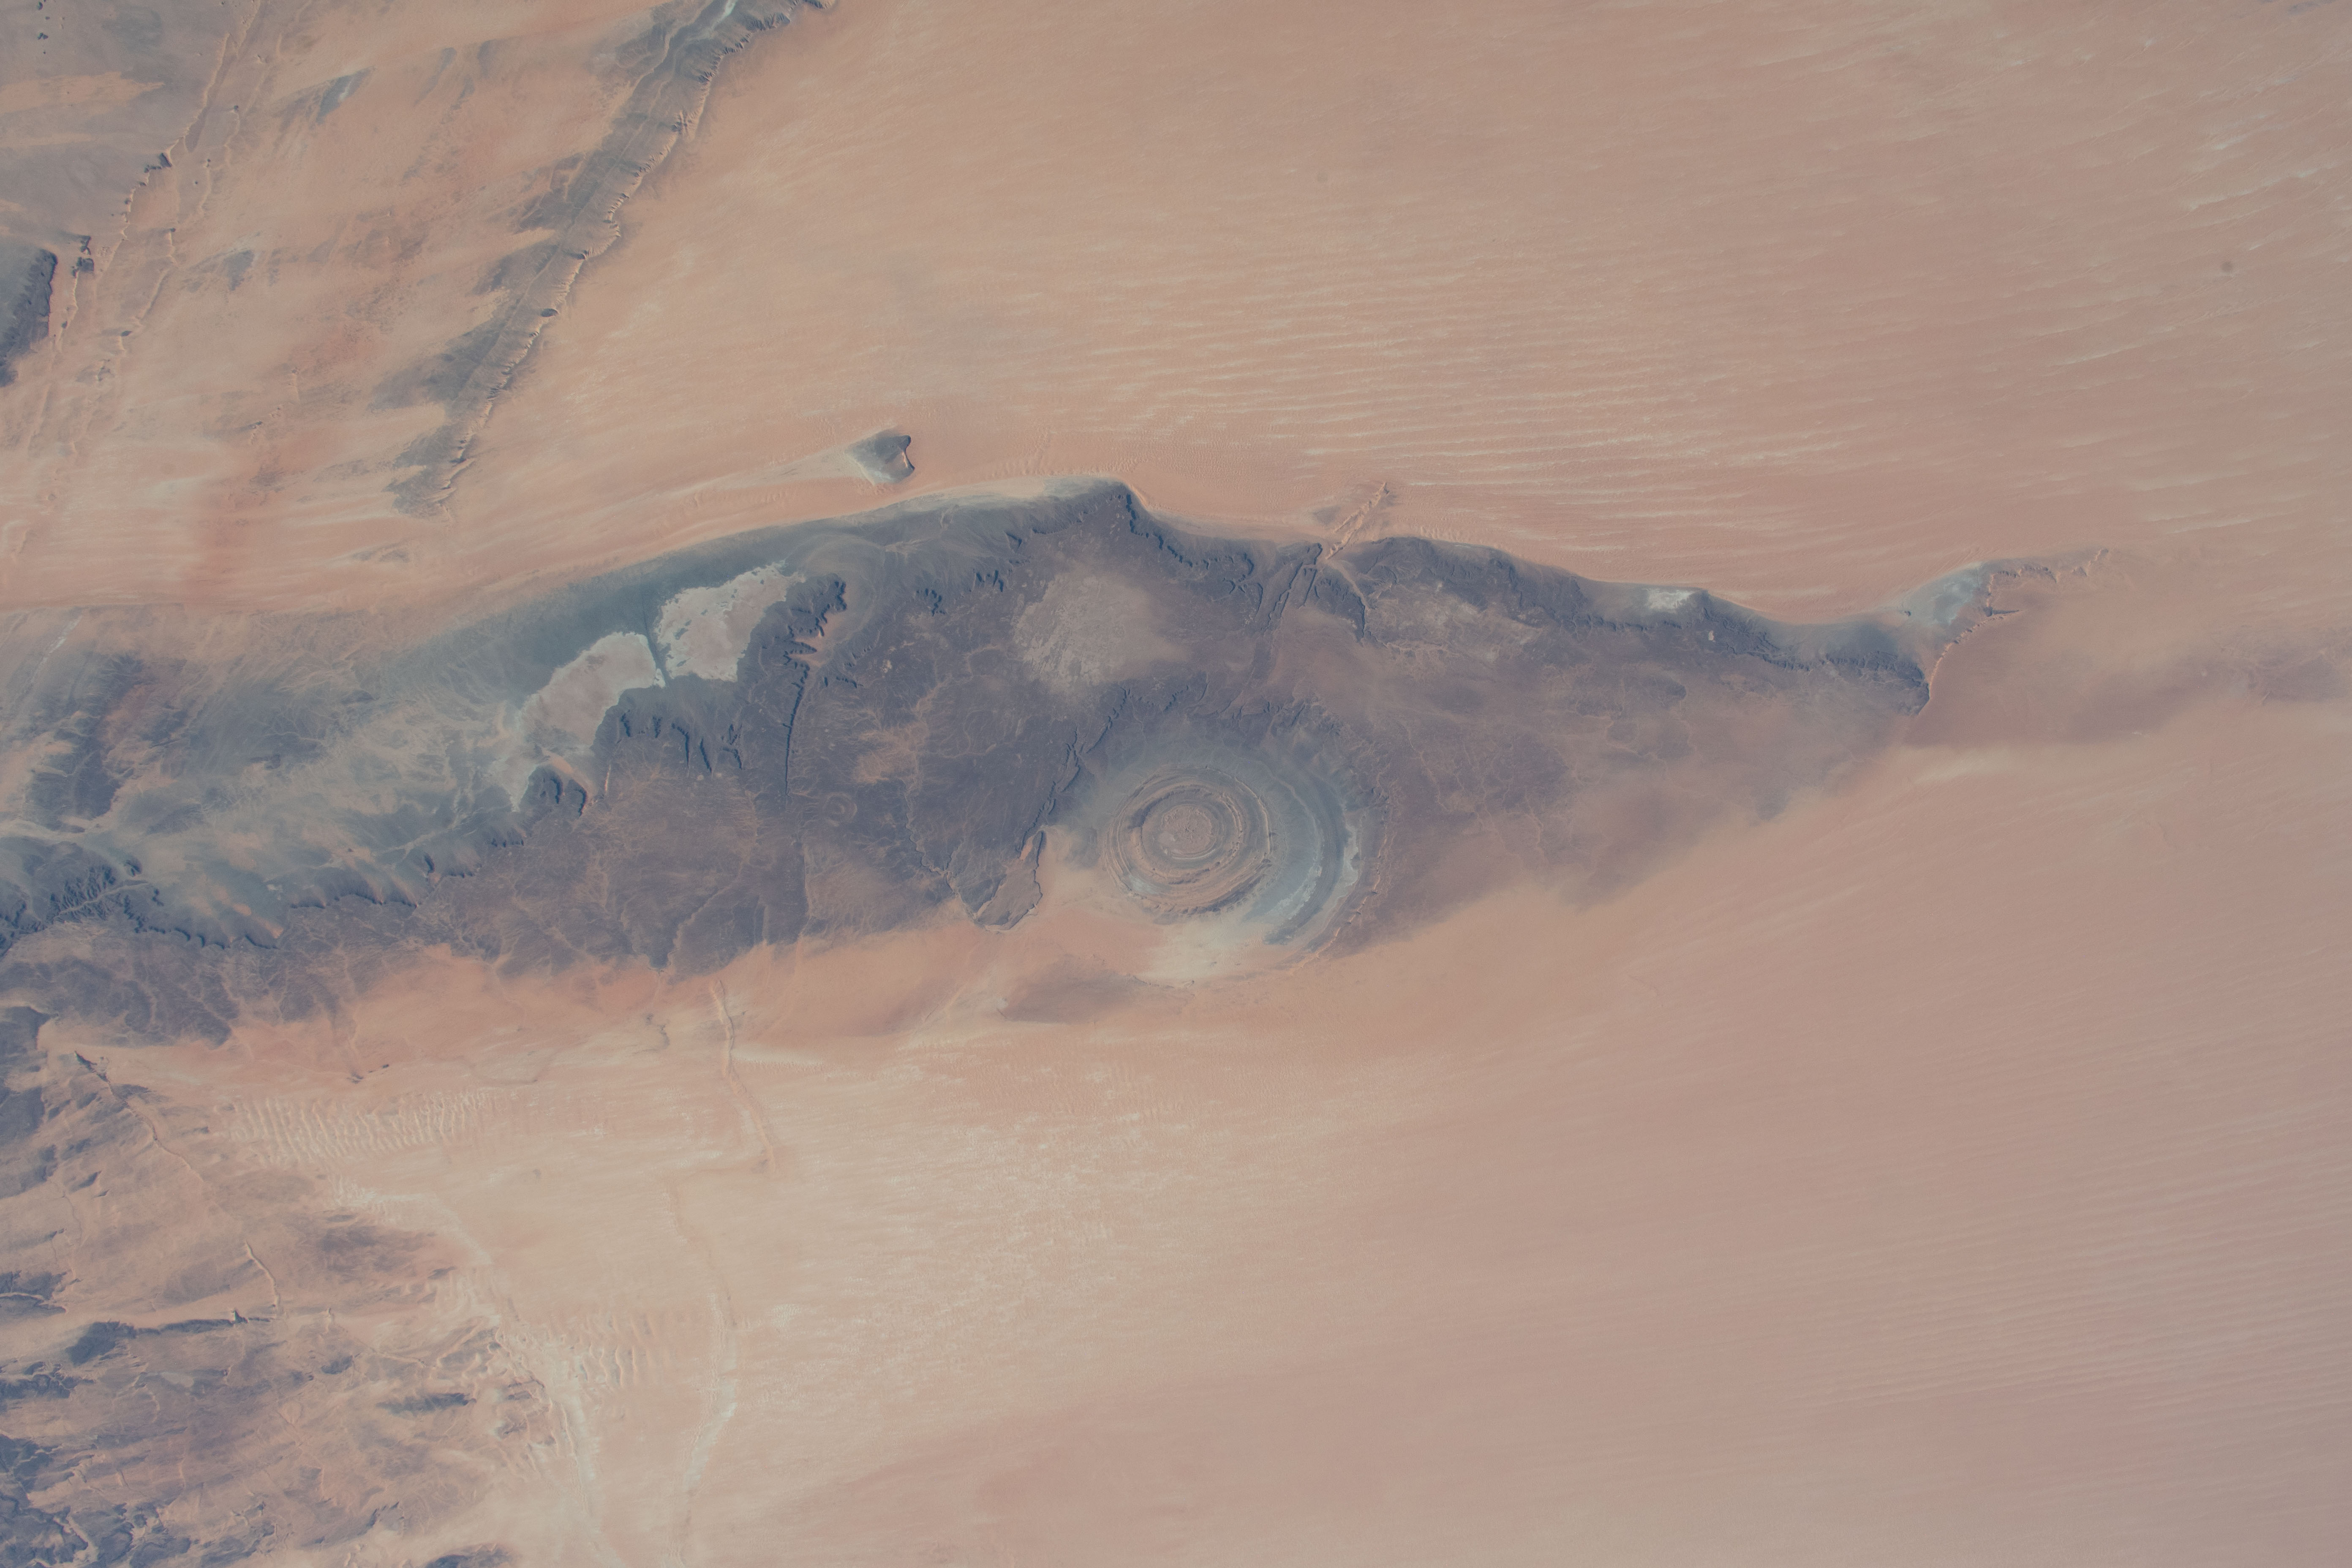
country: MAURITANIA
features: RICHAT STRUCTURE, AKCHAR DESERT
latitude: 21.0
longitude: -11.5
